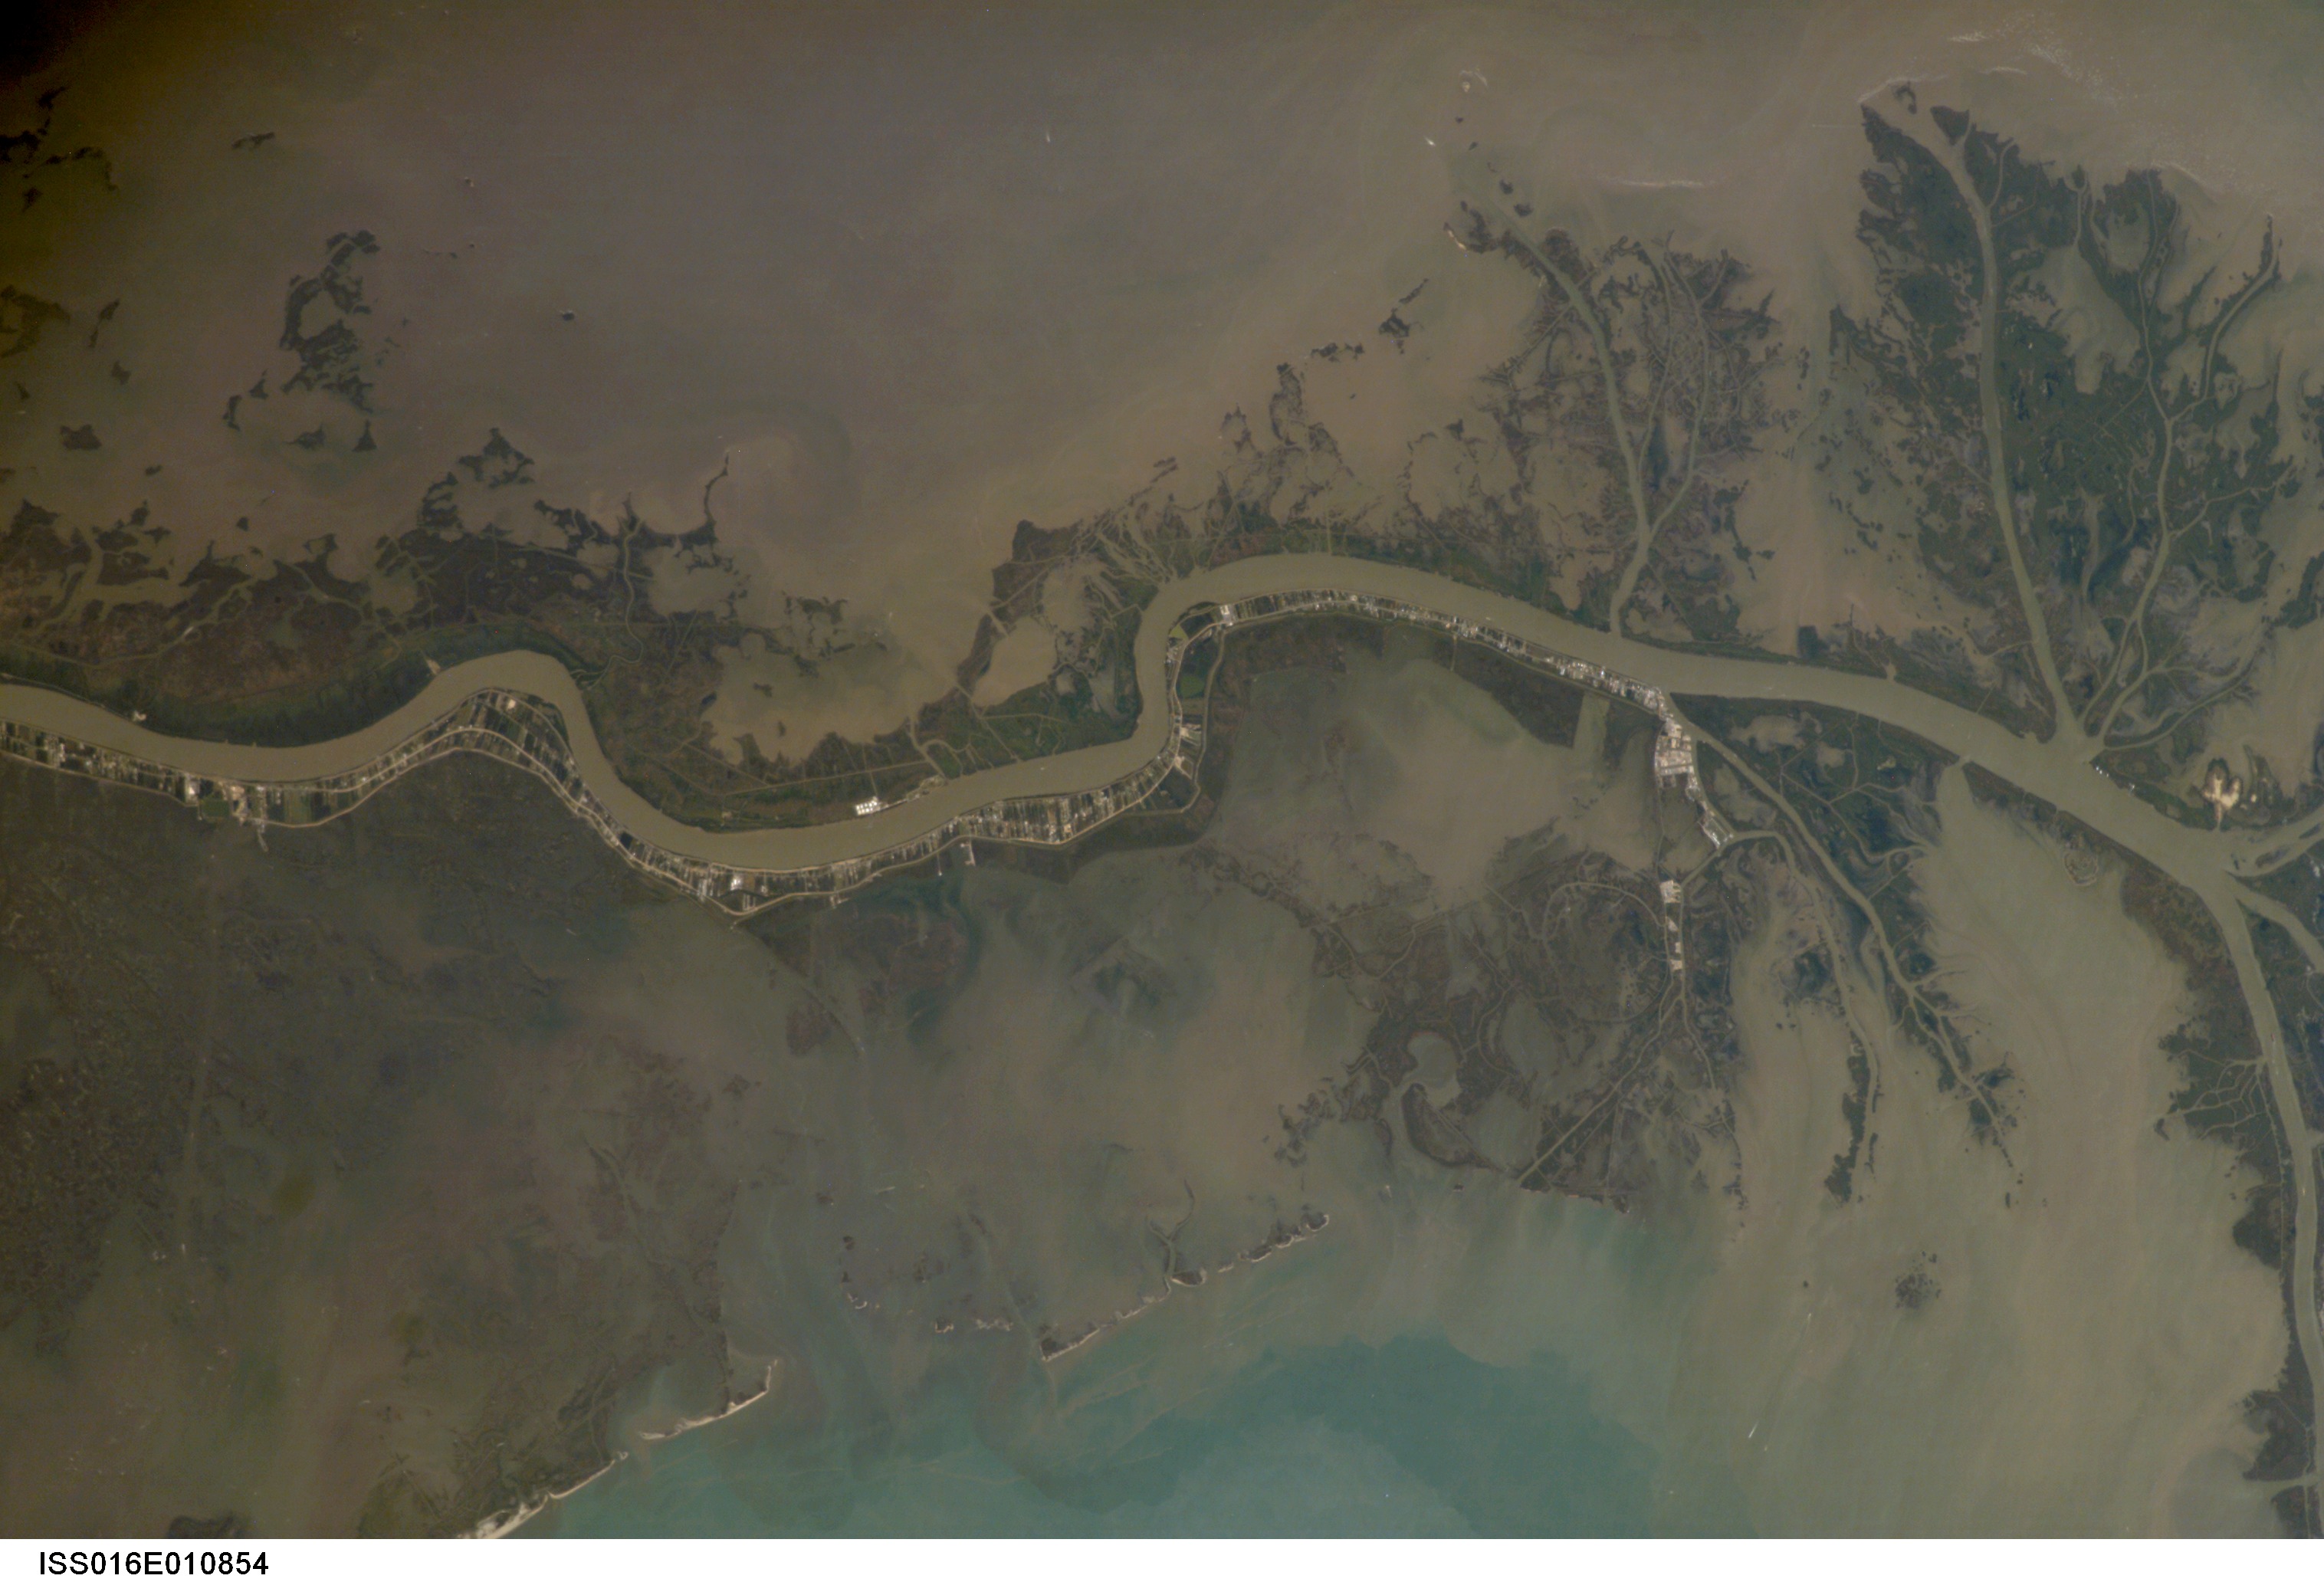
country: USA-LOUISIANA
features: MISSISSIPPI R. DELTA, SEDIMENT
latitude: 29.5
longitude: -89.5
